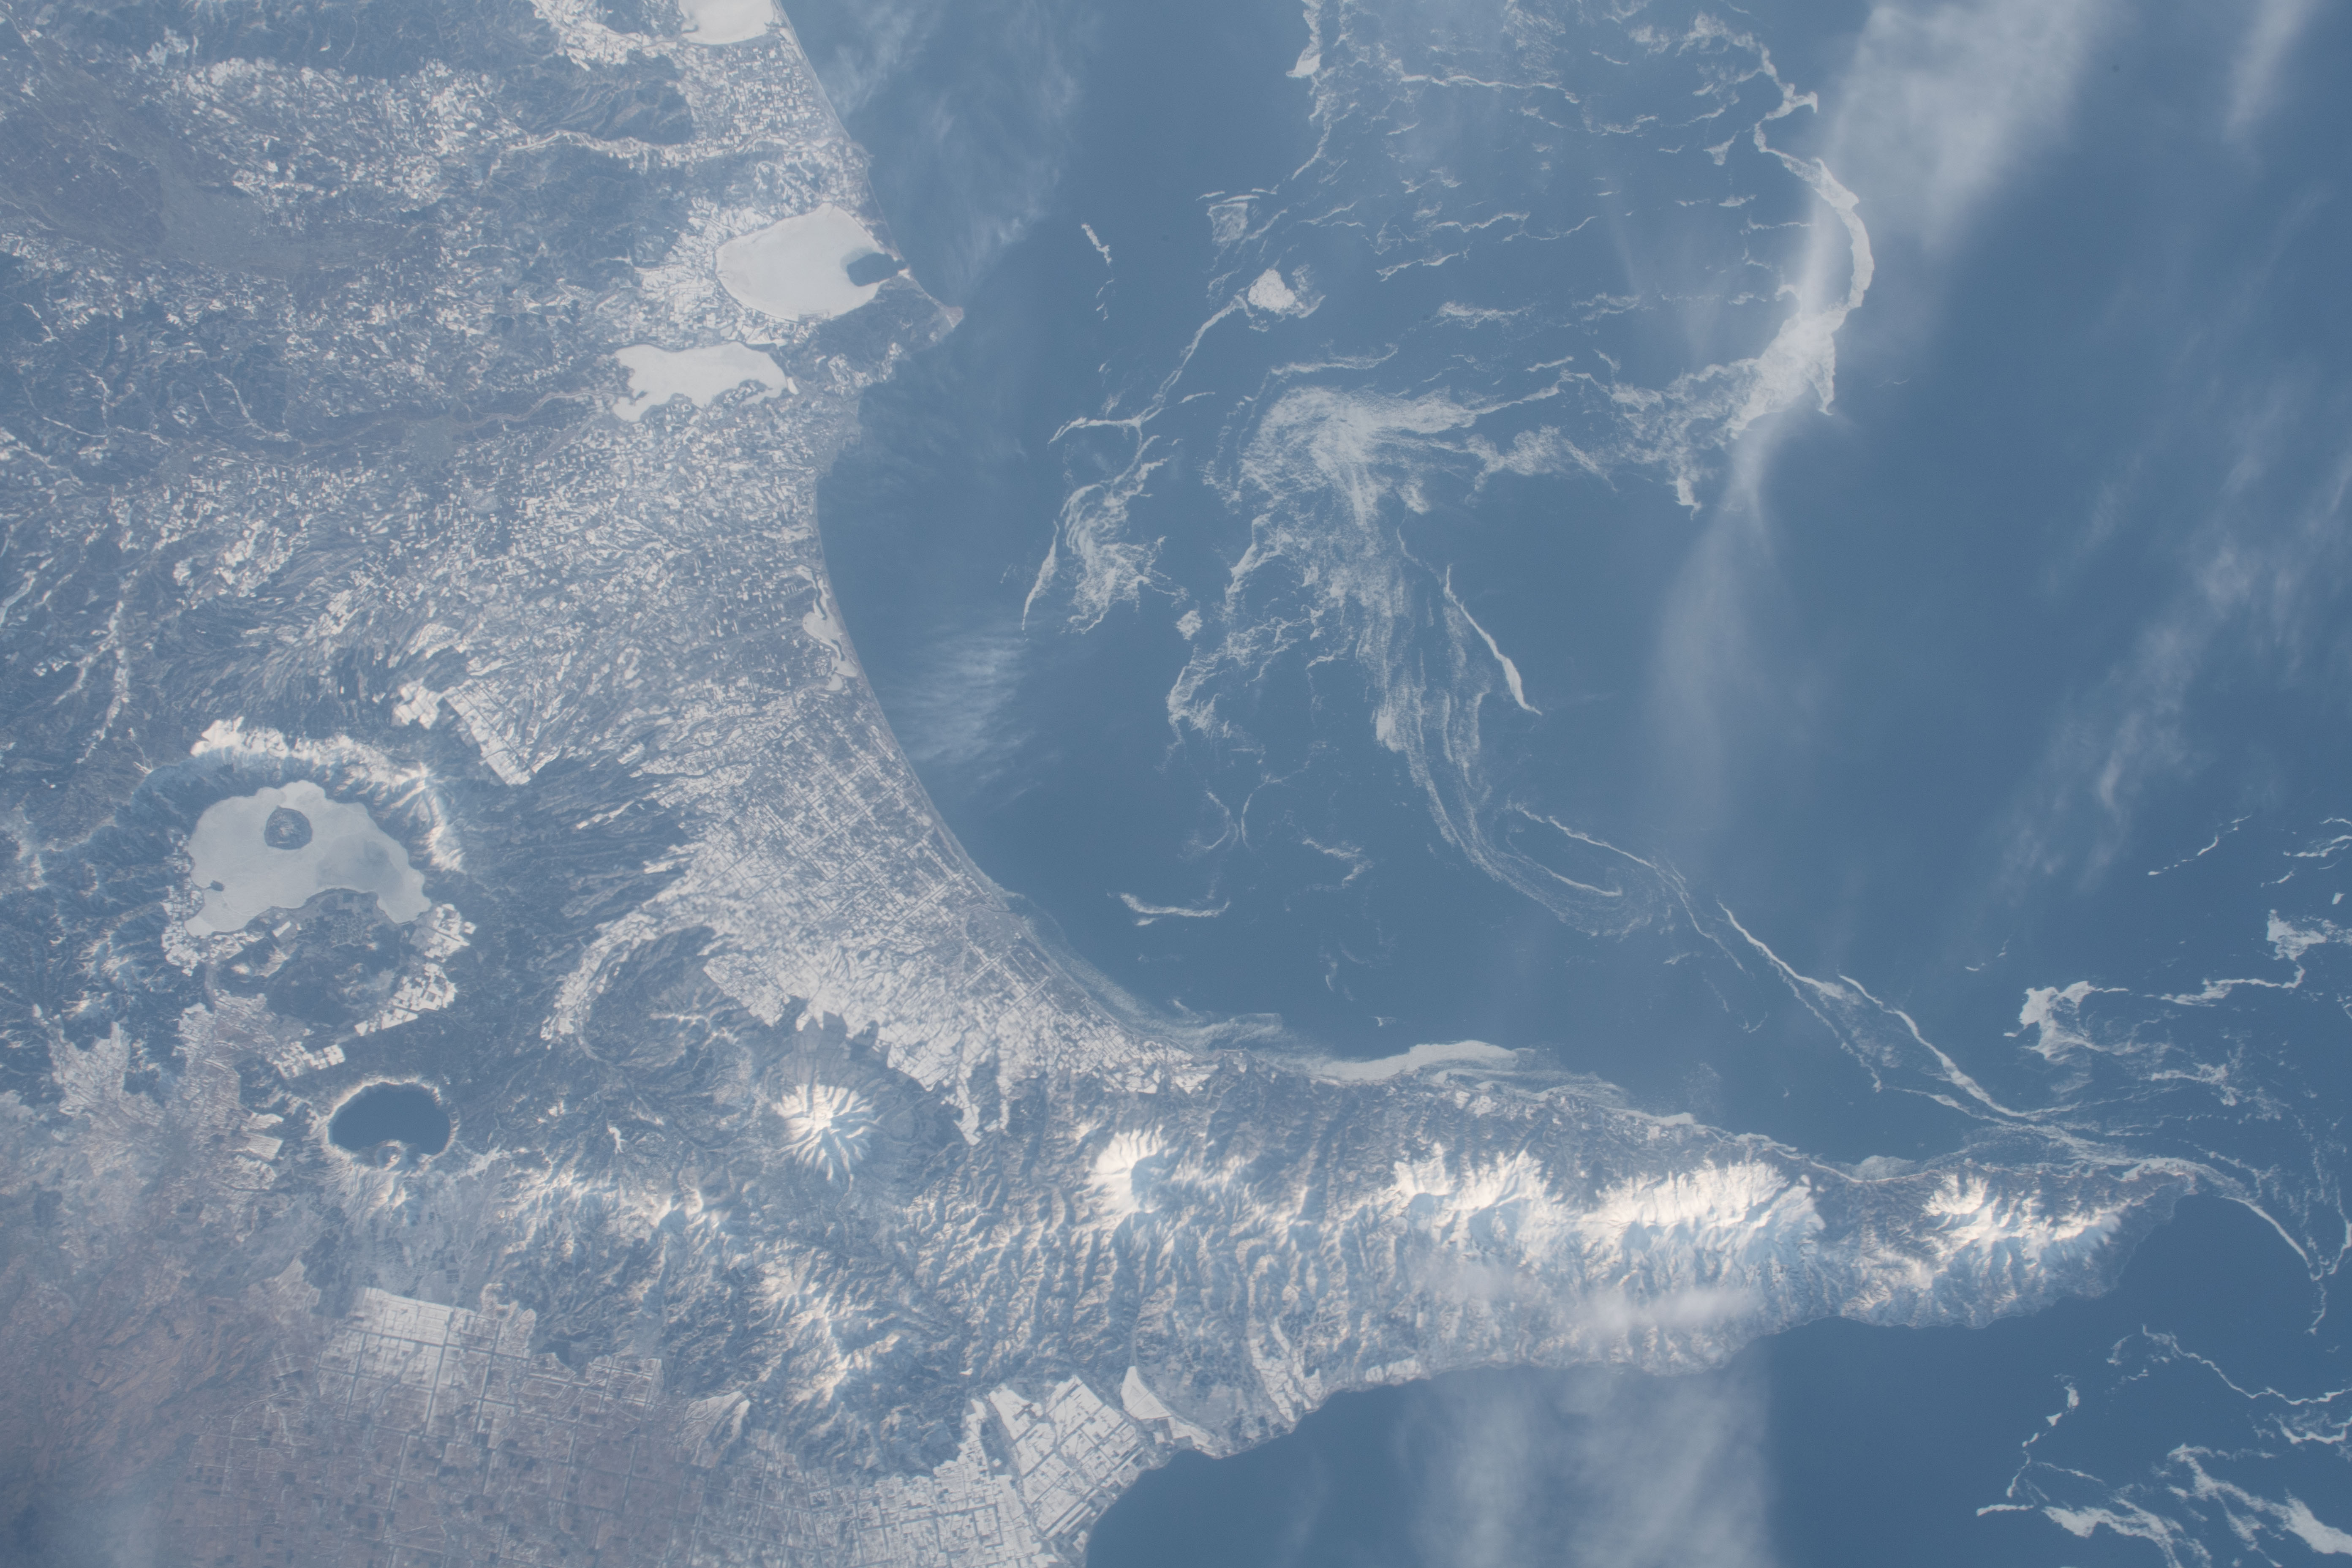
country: JAPAN
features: LAKE KUSSHARO, KIYOSATO, TOTSURU KO
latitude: 44.0
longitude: 144.6
